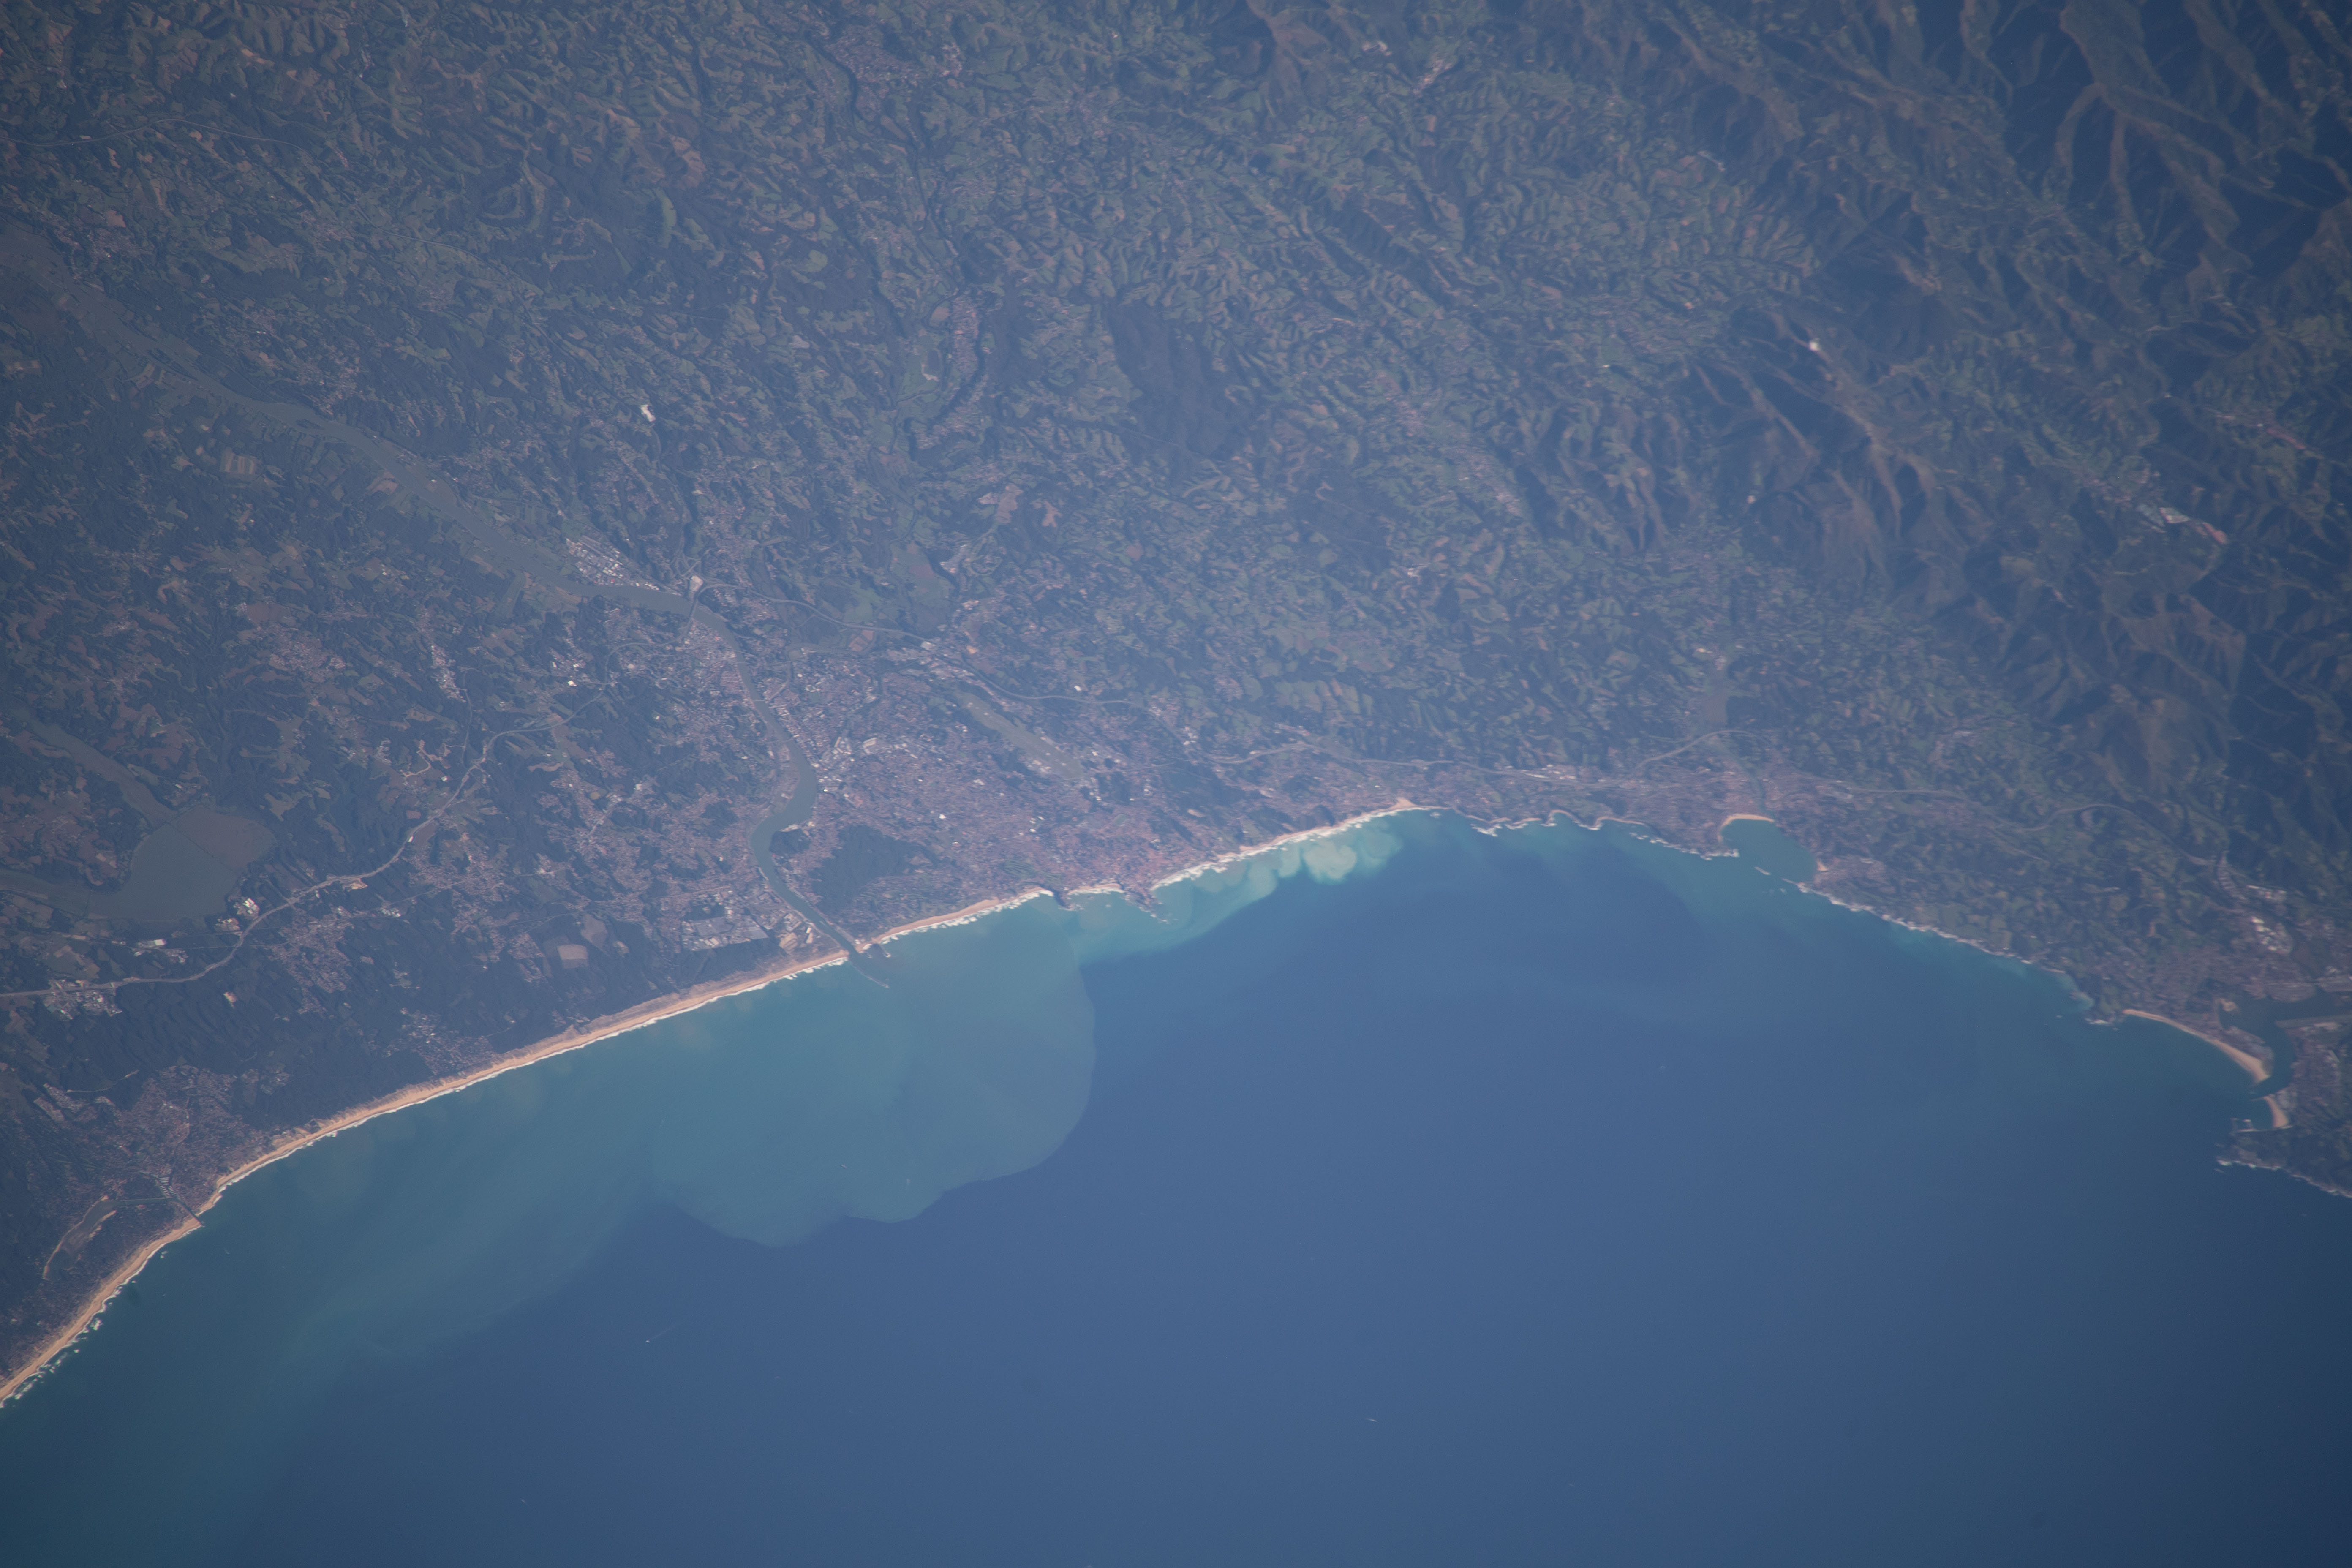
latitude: 43.5
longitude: -1.6
